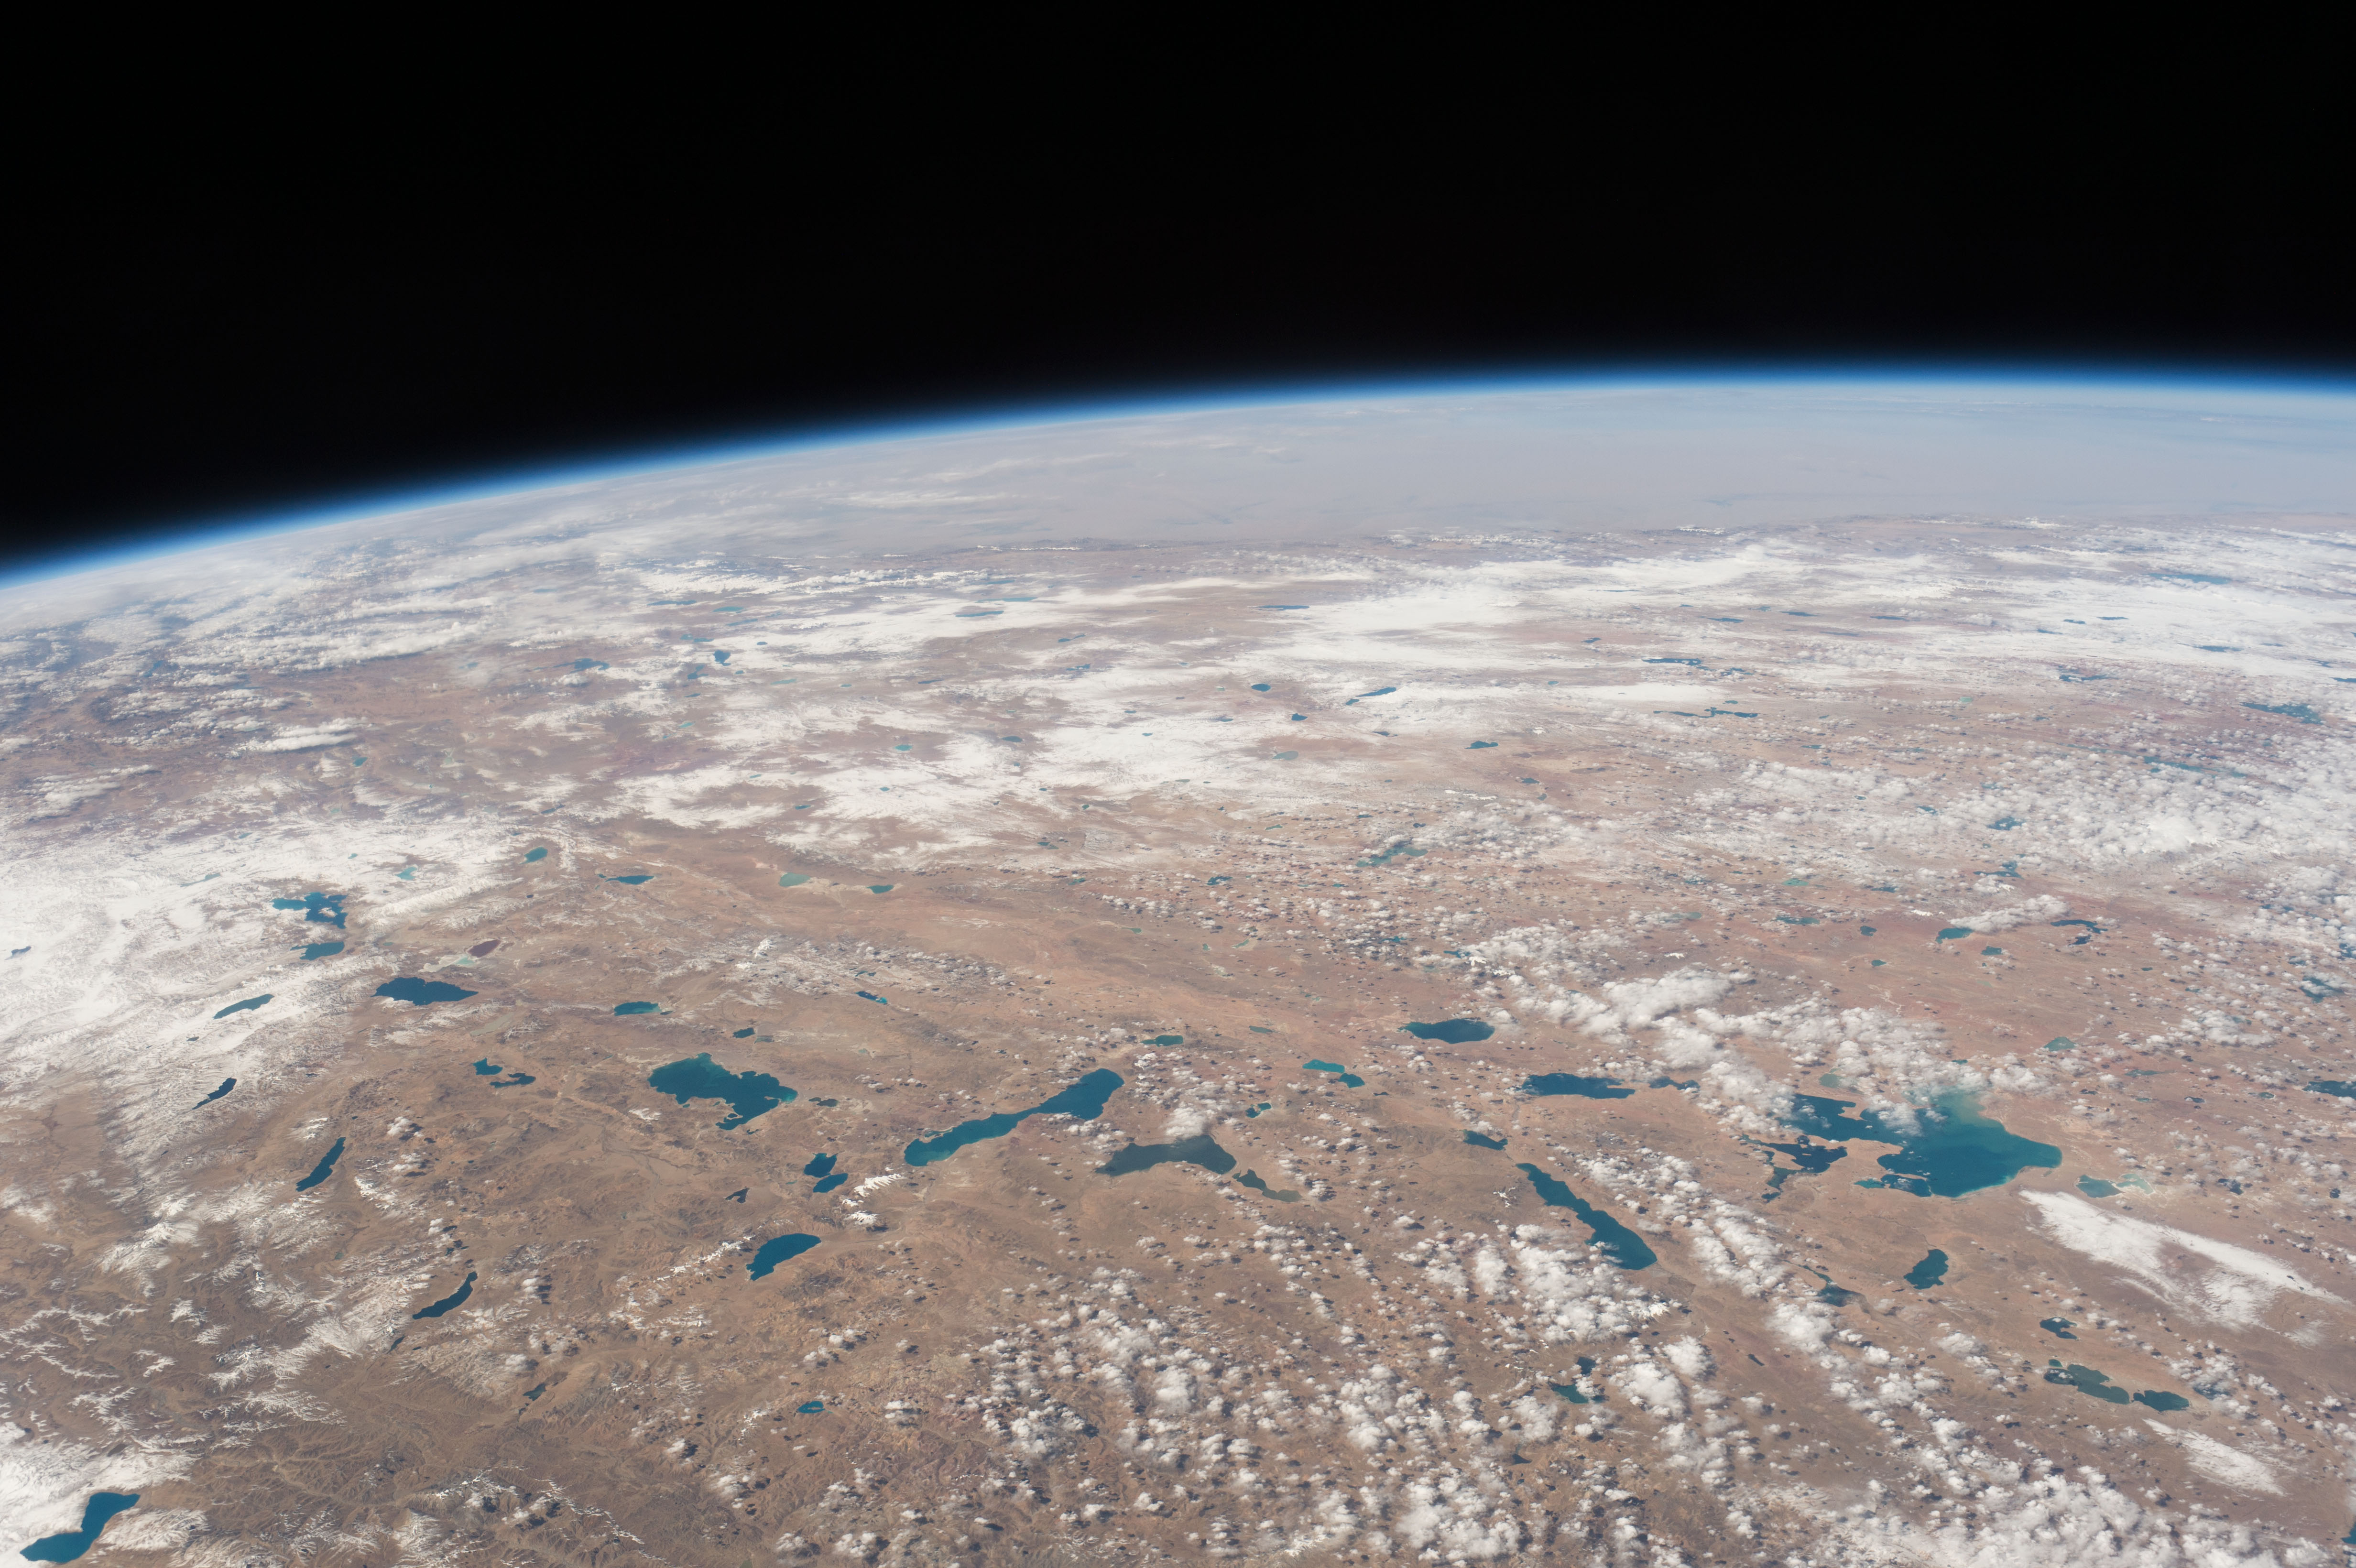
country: CHINA
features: TIBETAN PLAT., SILING L., GYARING L., TANGRA YUMCO L., NGANGZE L., L. TRARI NAM, ATMOSPHERIC LIMB
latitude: 32.0
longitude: 86.5
